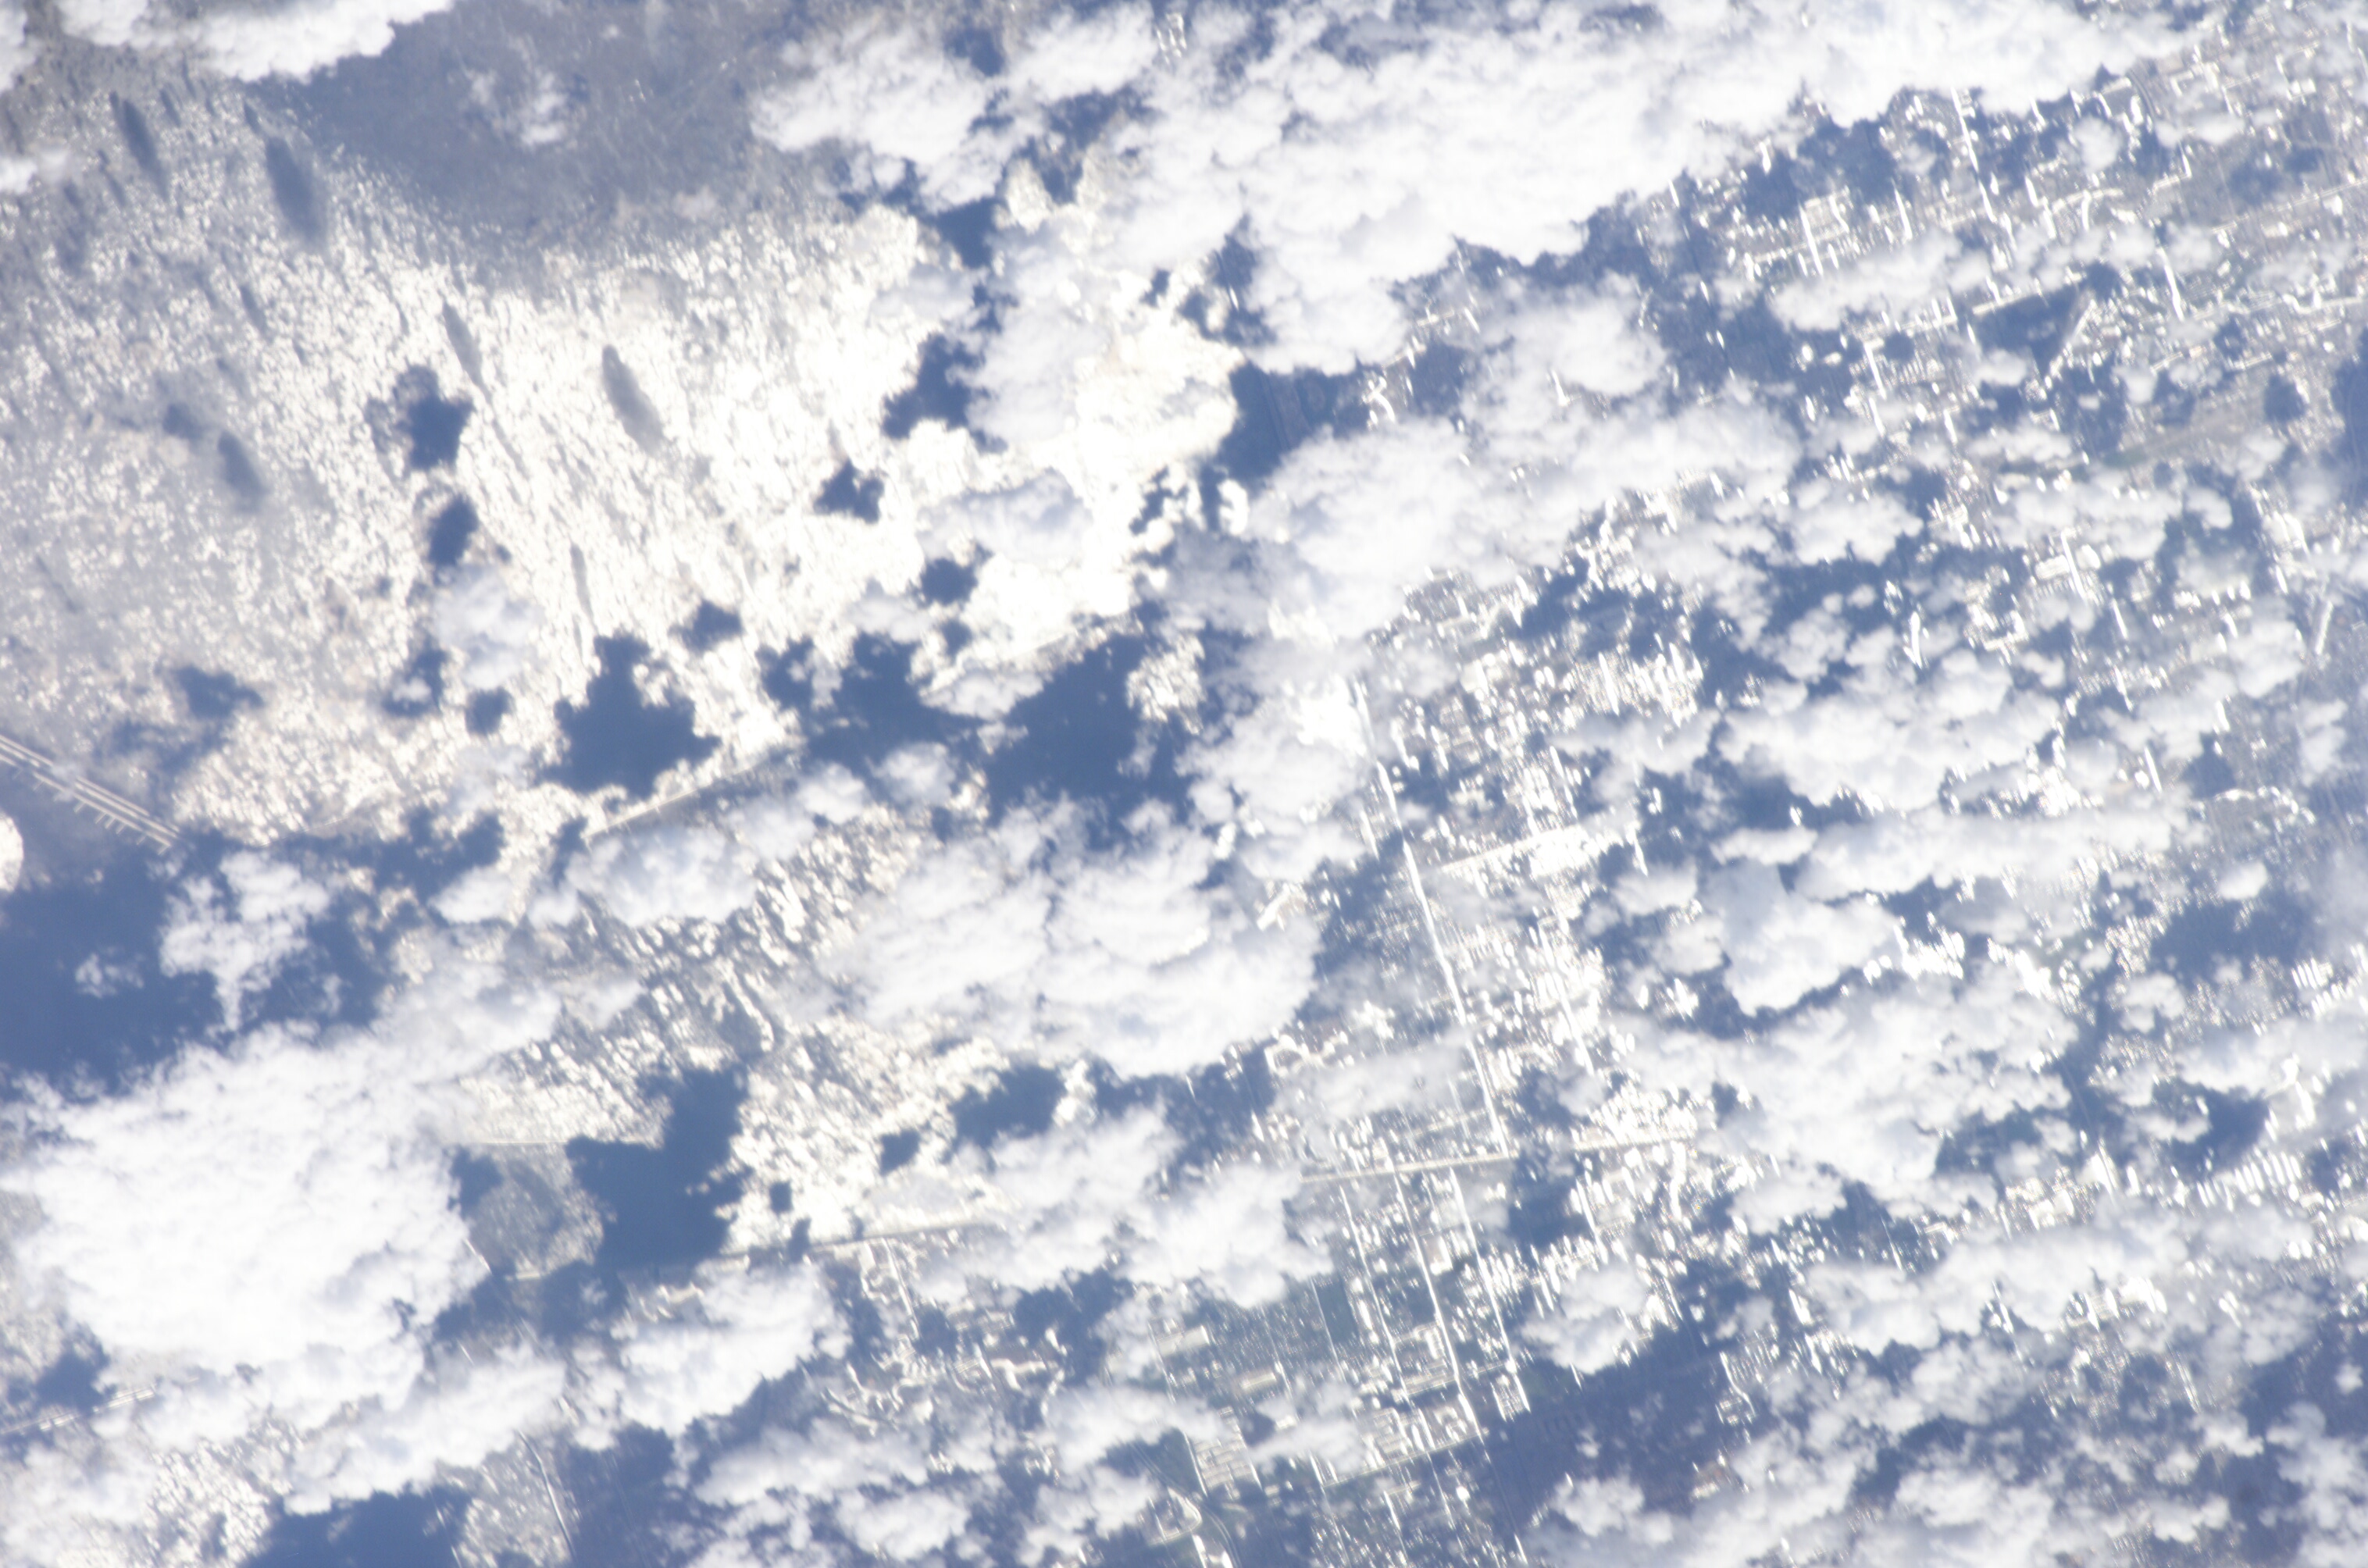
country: USA-FLORIDA
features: SUNGLINT, PLANTATION ACRES
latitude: 26.2
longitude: -80.3
